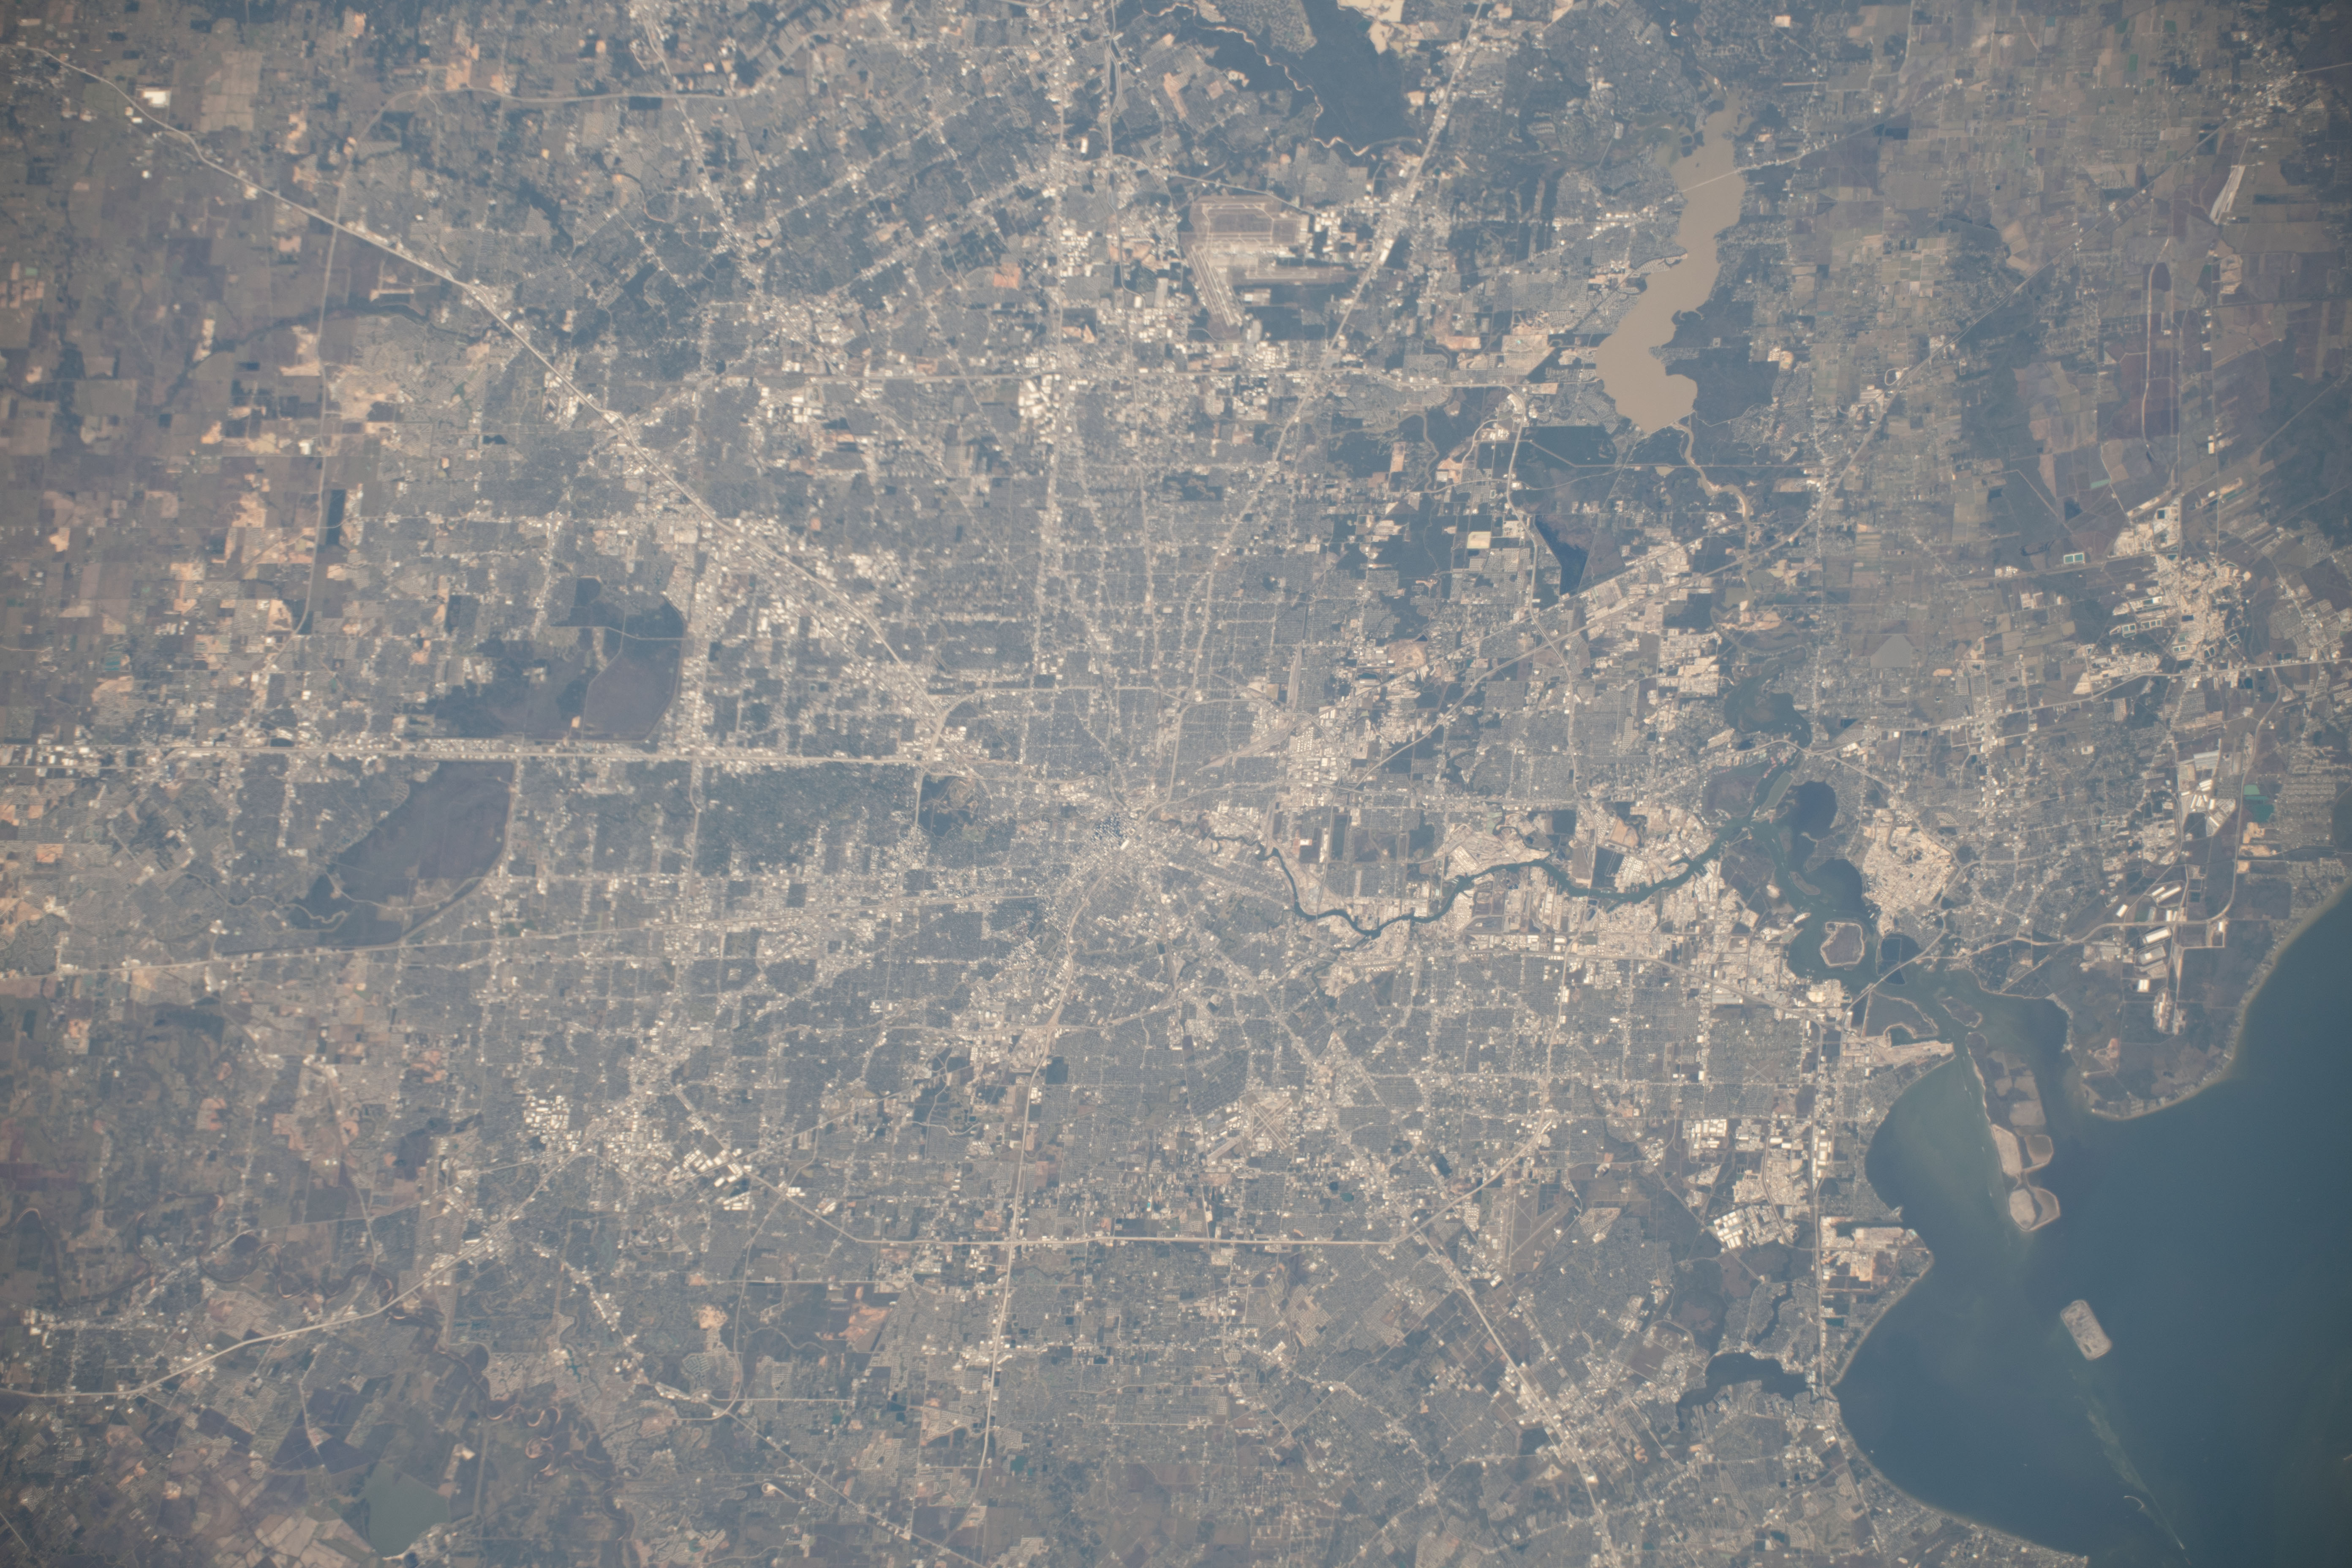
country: USA-TEXAS
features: HOUSTON
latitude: 29.8
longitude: -95.3
